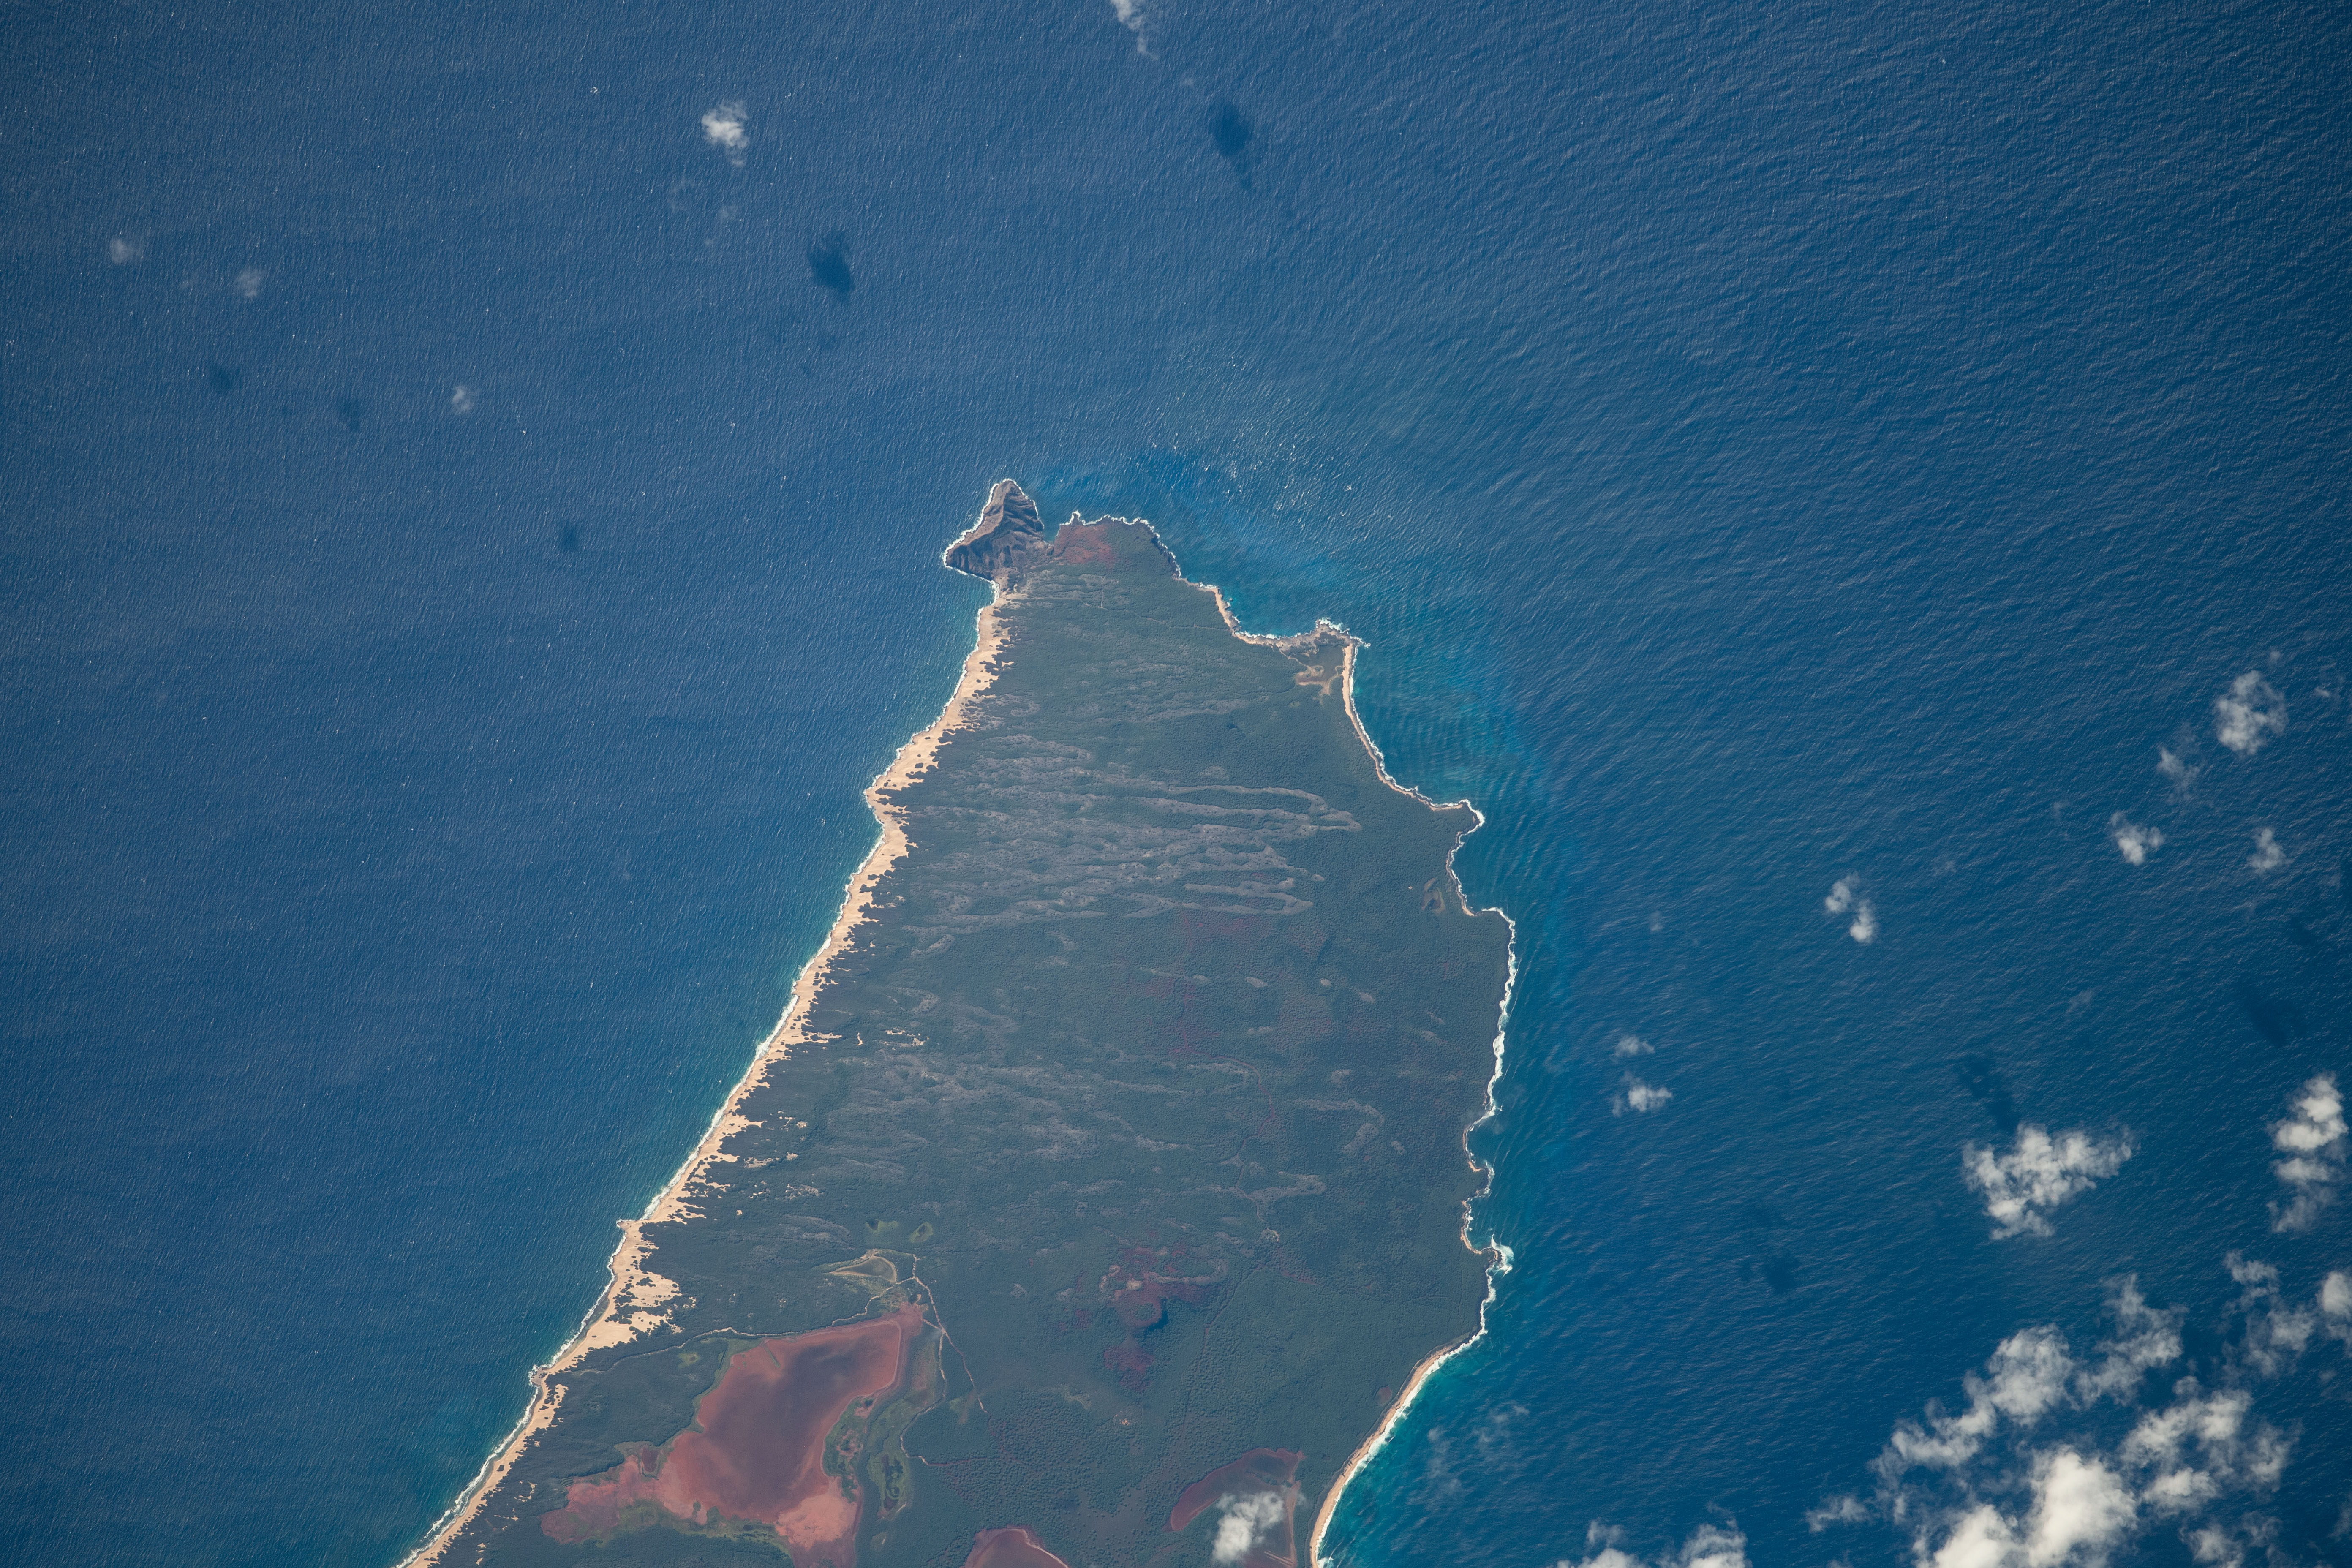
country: USA-HAWAII
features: HALALI'I LAKE,PAHAU POINT,KAUMUHONU BAY,NI'IHAU
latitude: 21.8
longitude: -160.2
